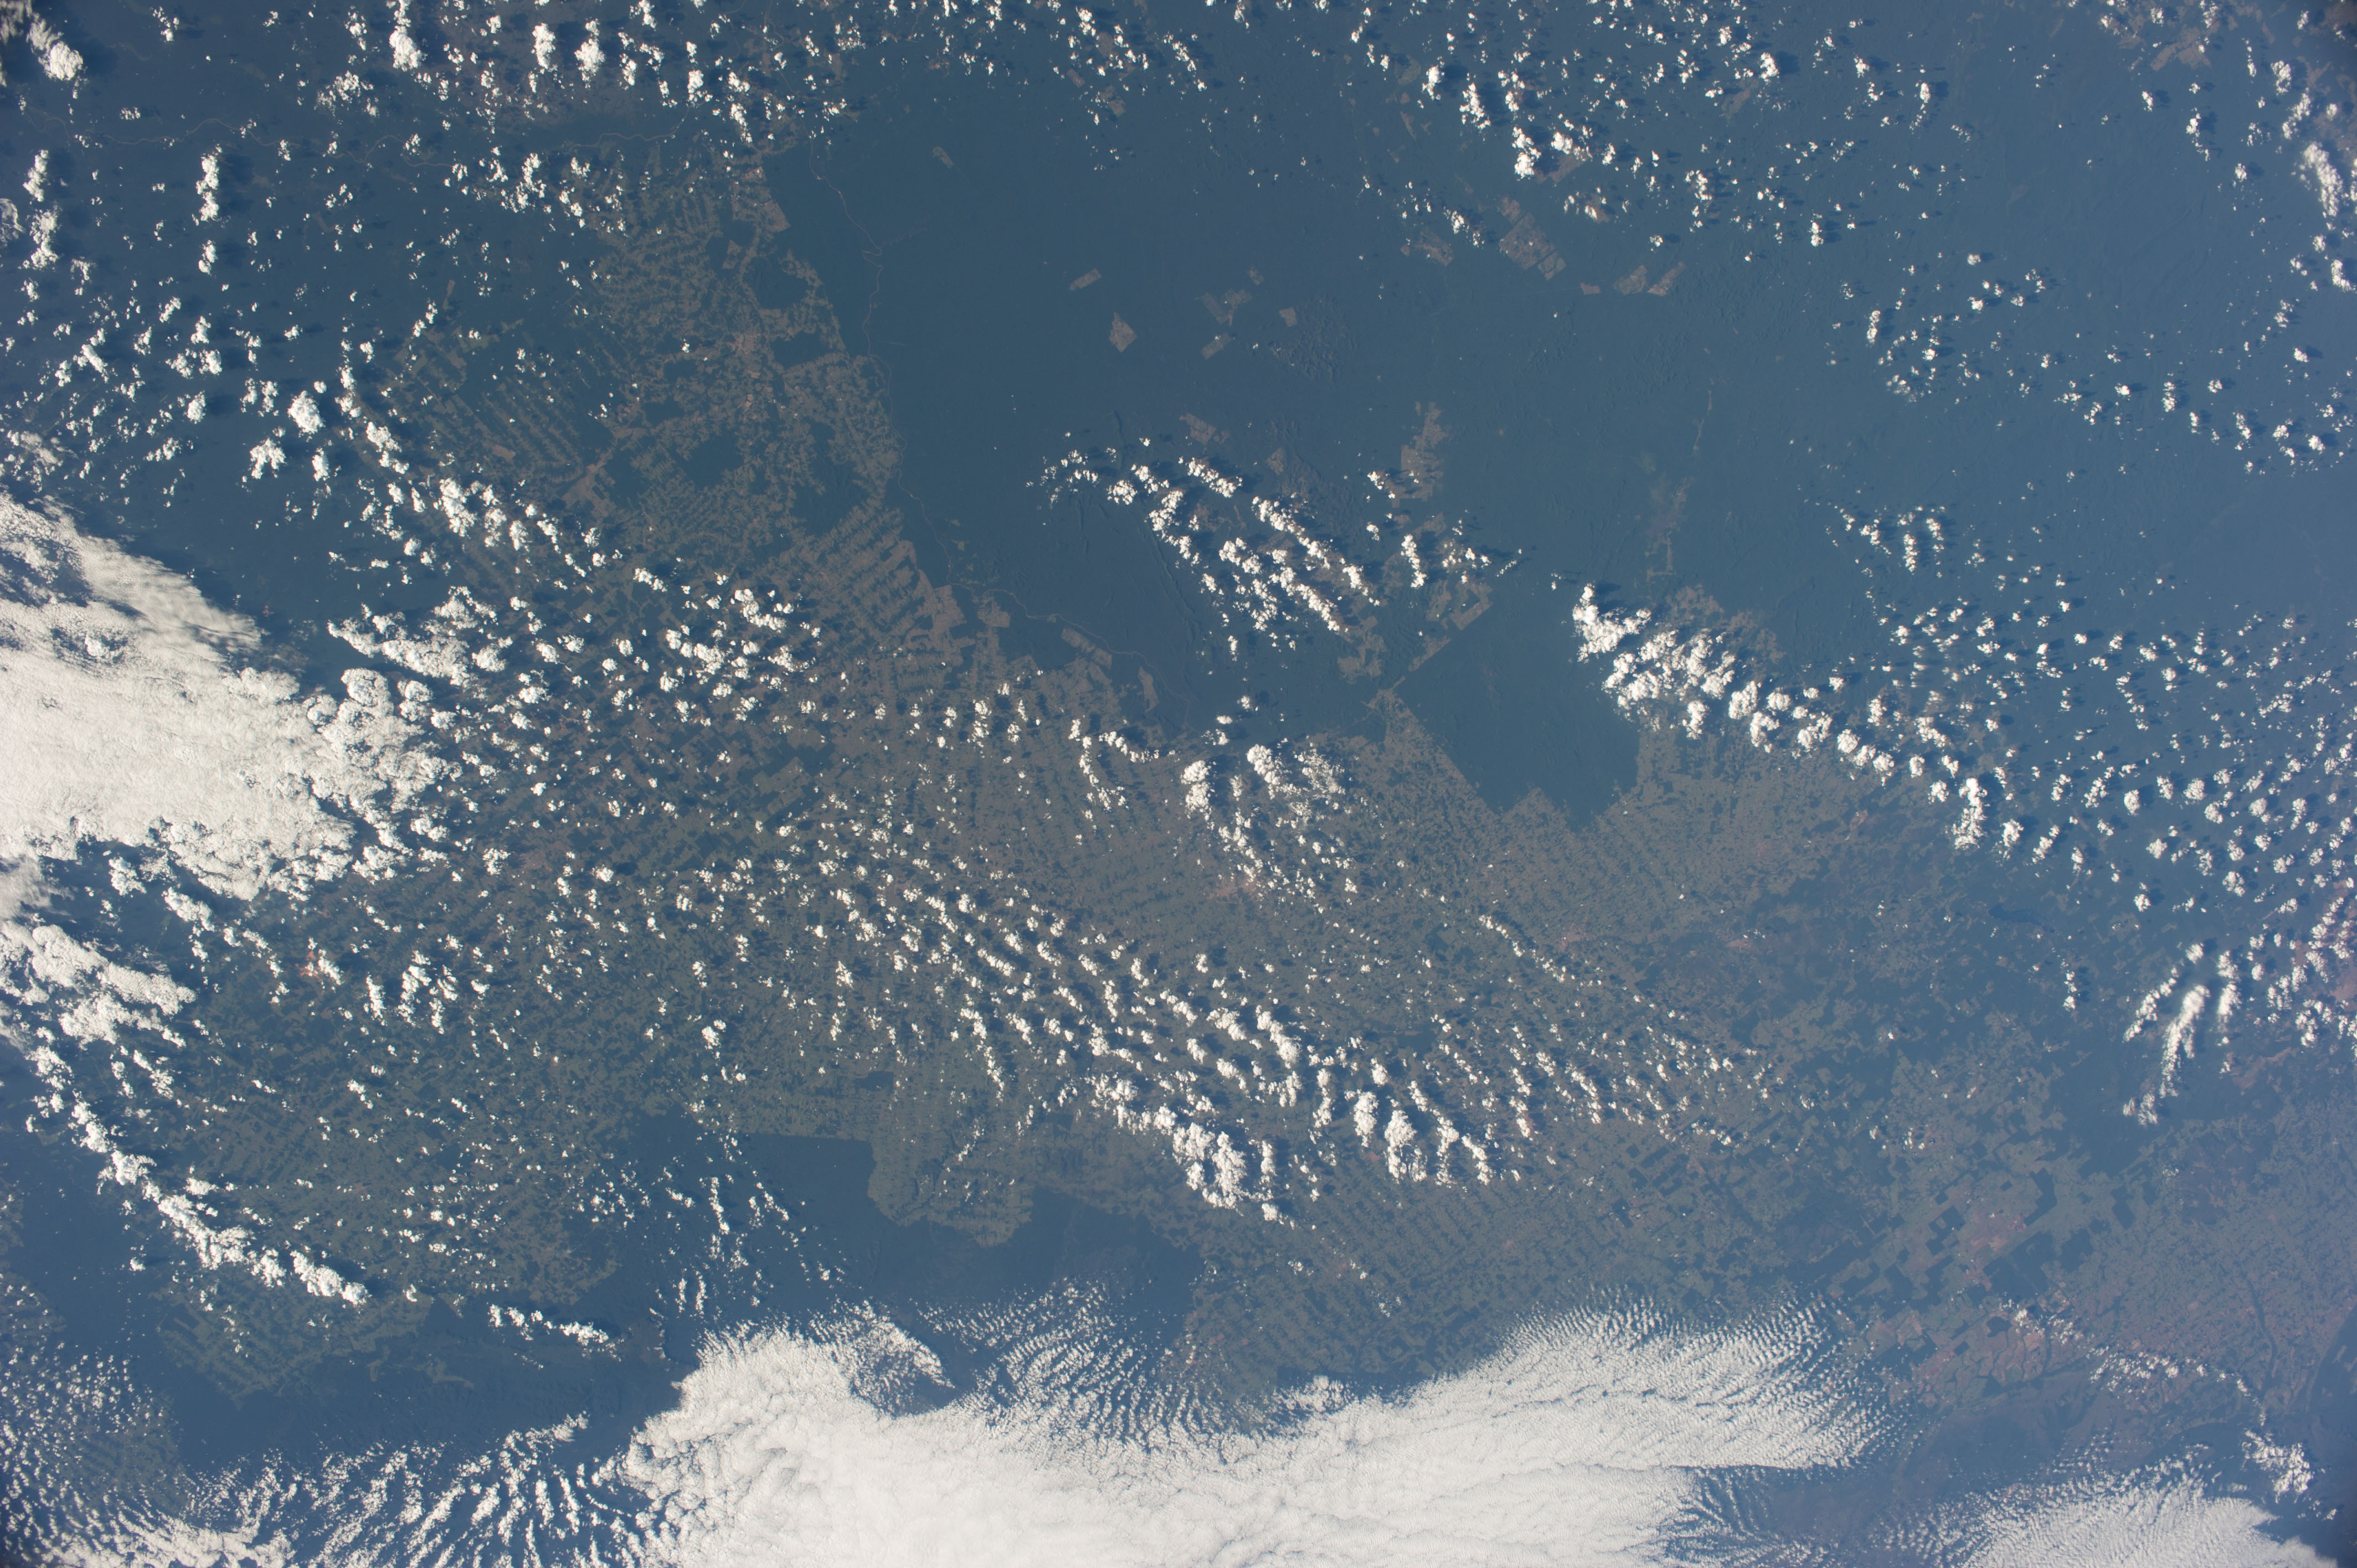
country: BRAZIL
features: AMAZON RAINFOREST, TREE CUTTING FIELD
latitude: -10.7
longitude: -61.8
